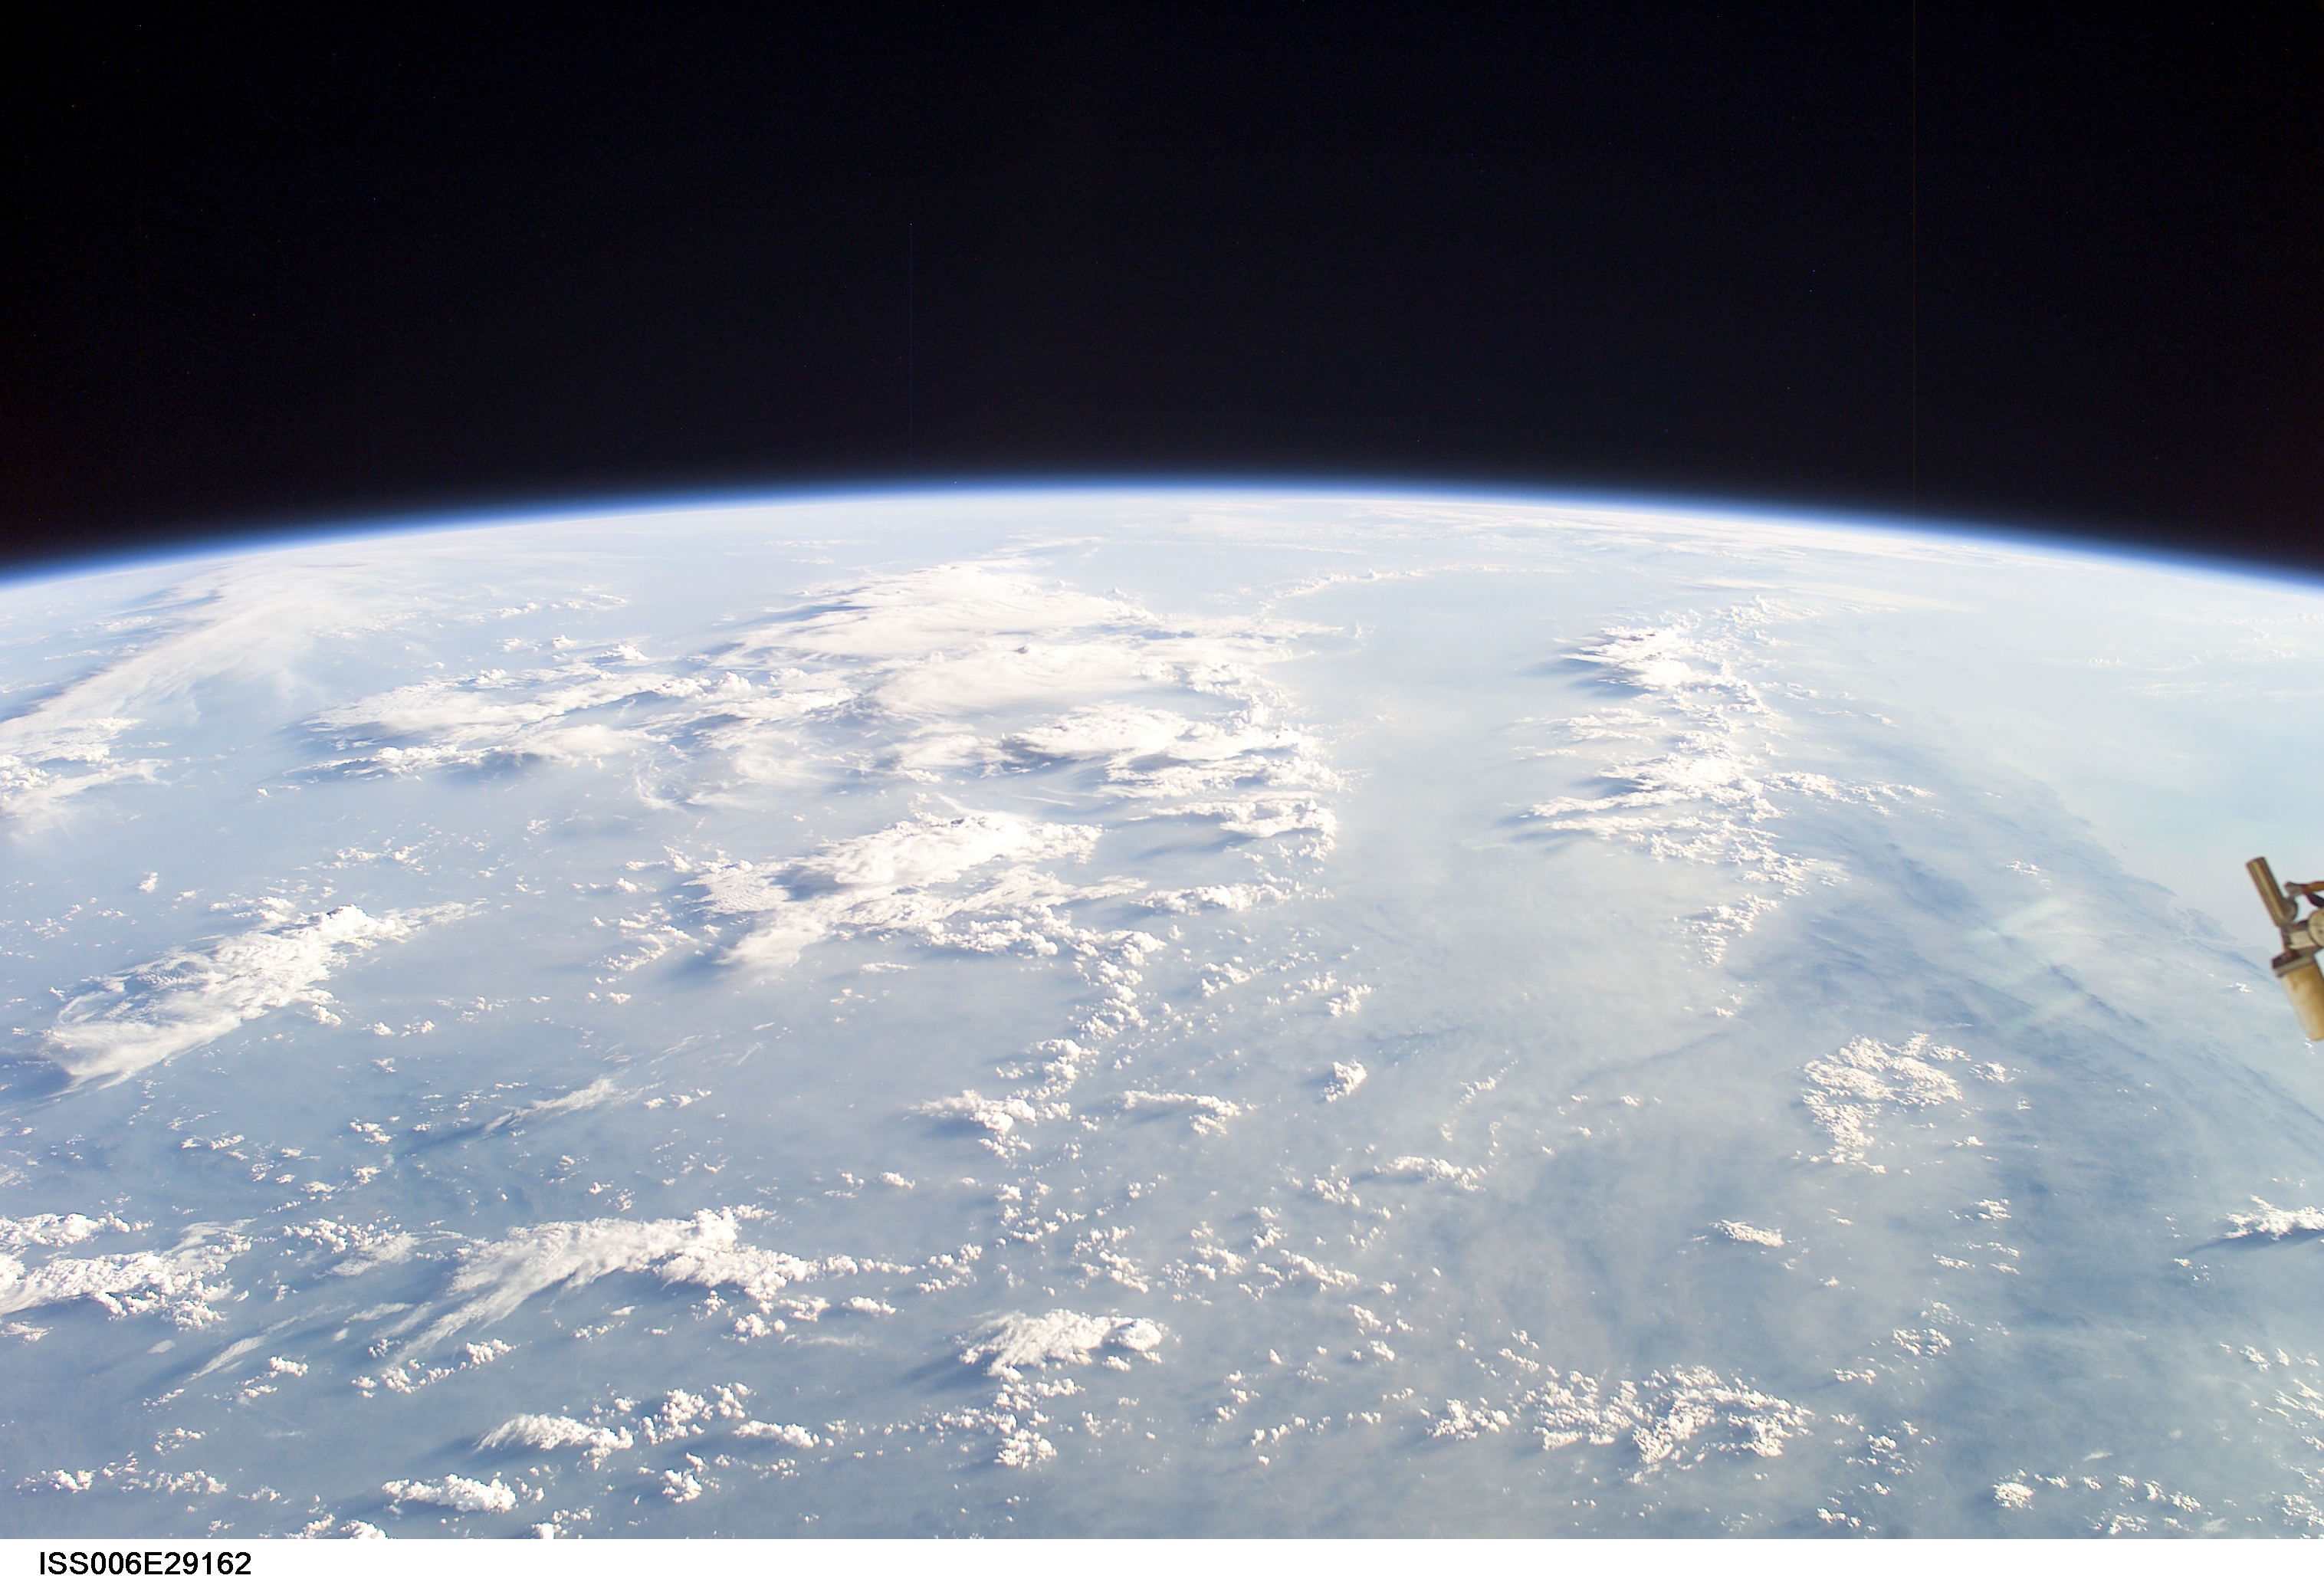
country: CLOUDS
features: ATMOSPHERIC LIMB
